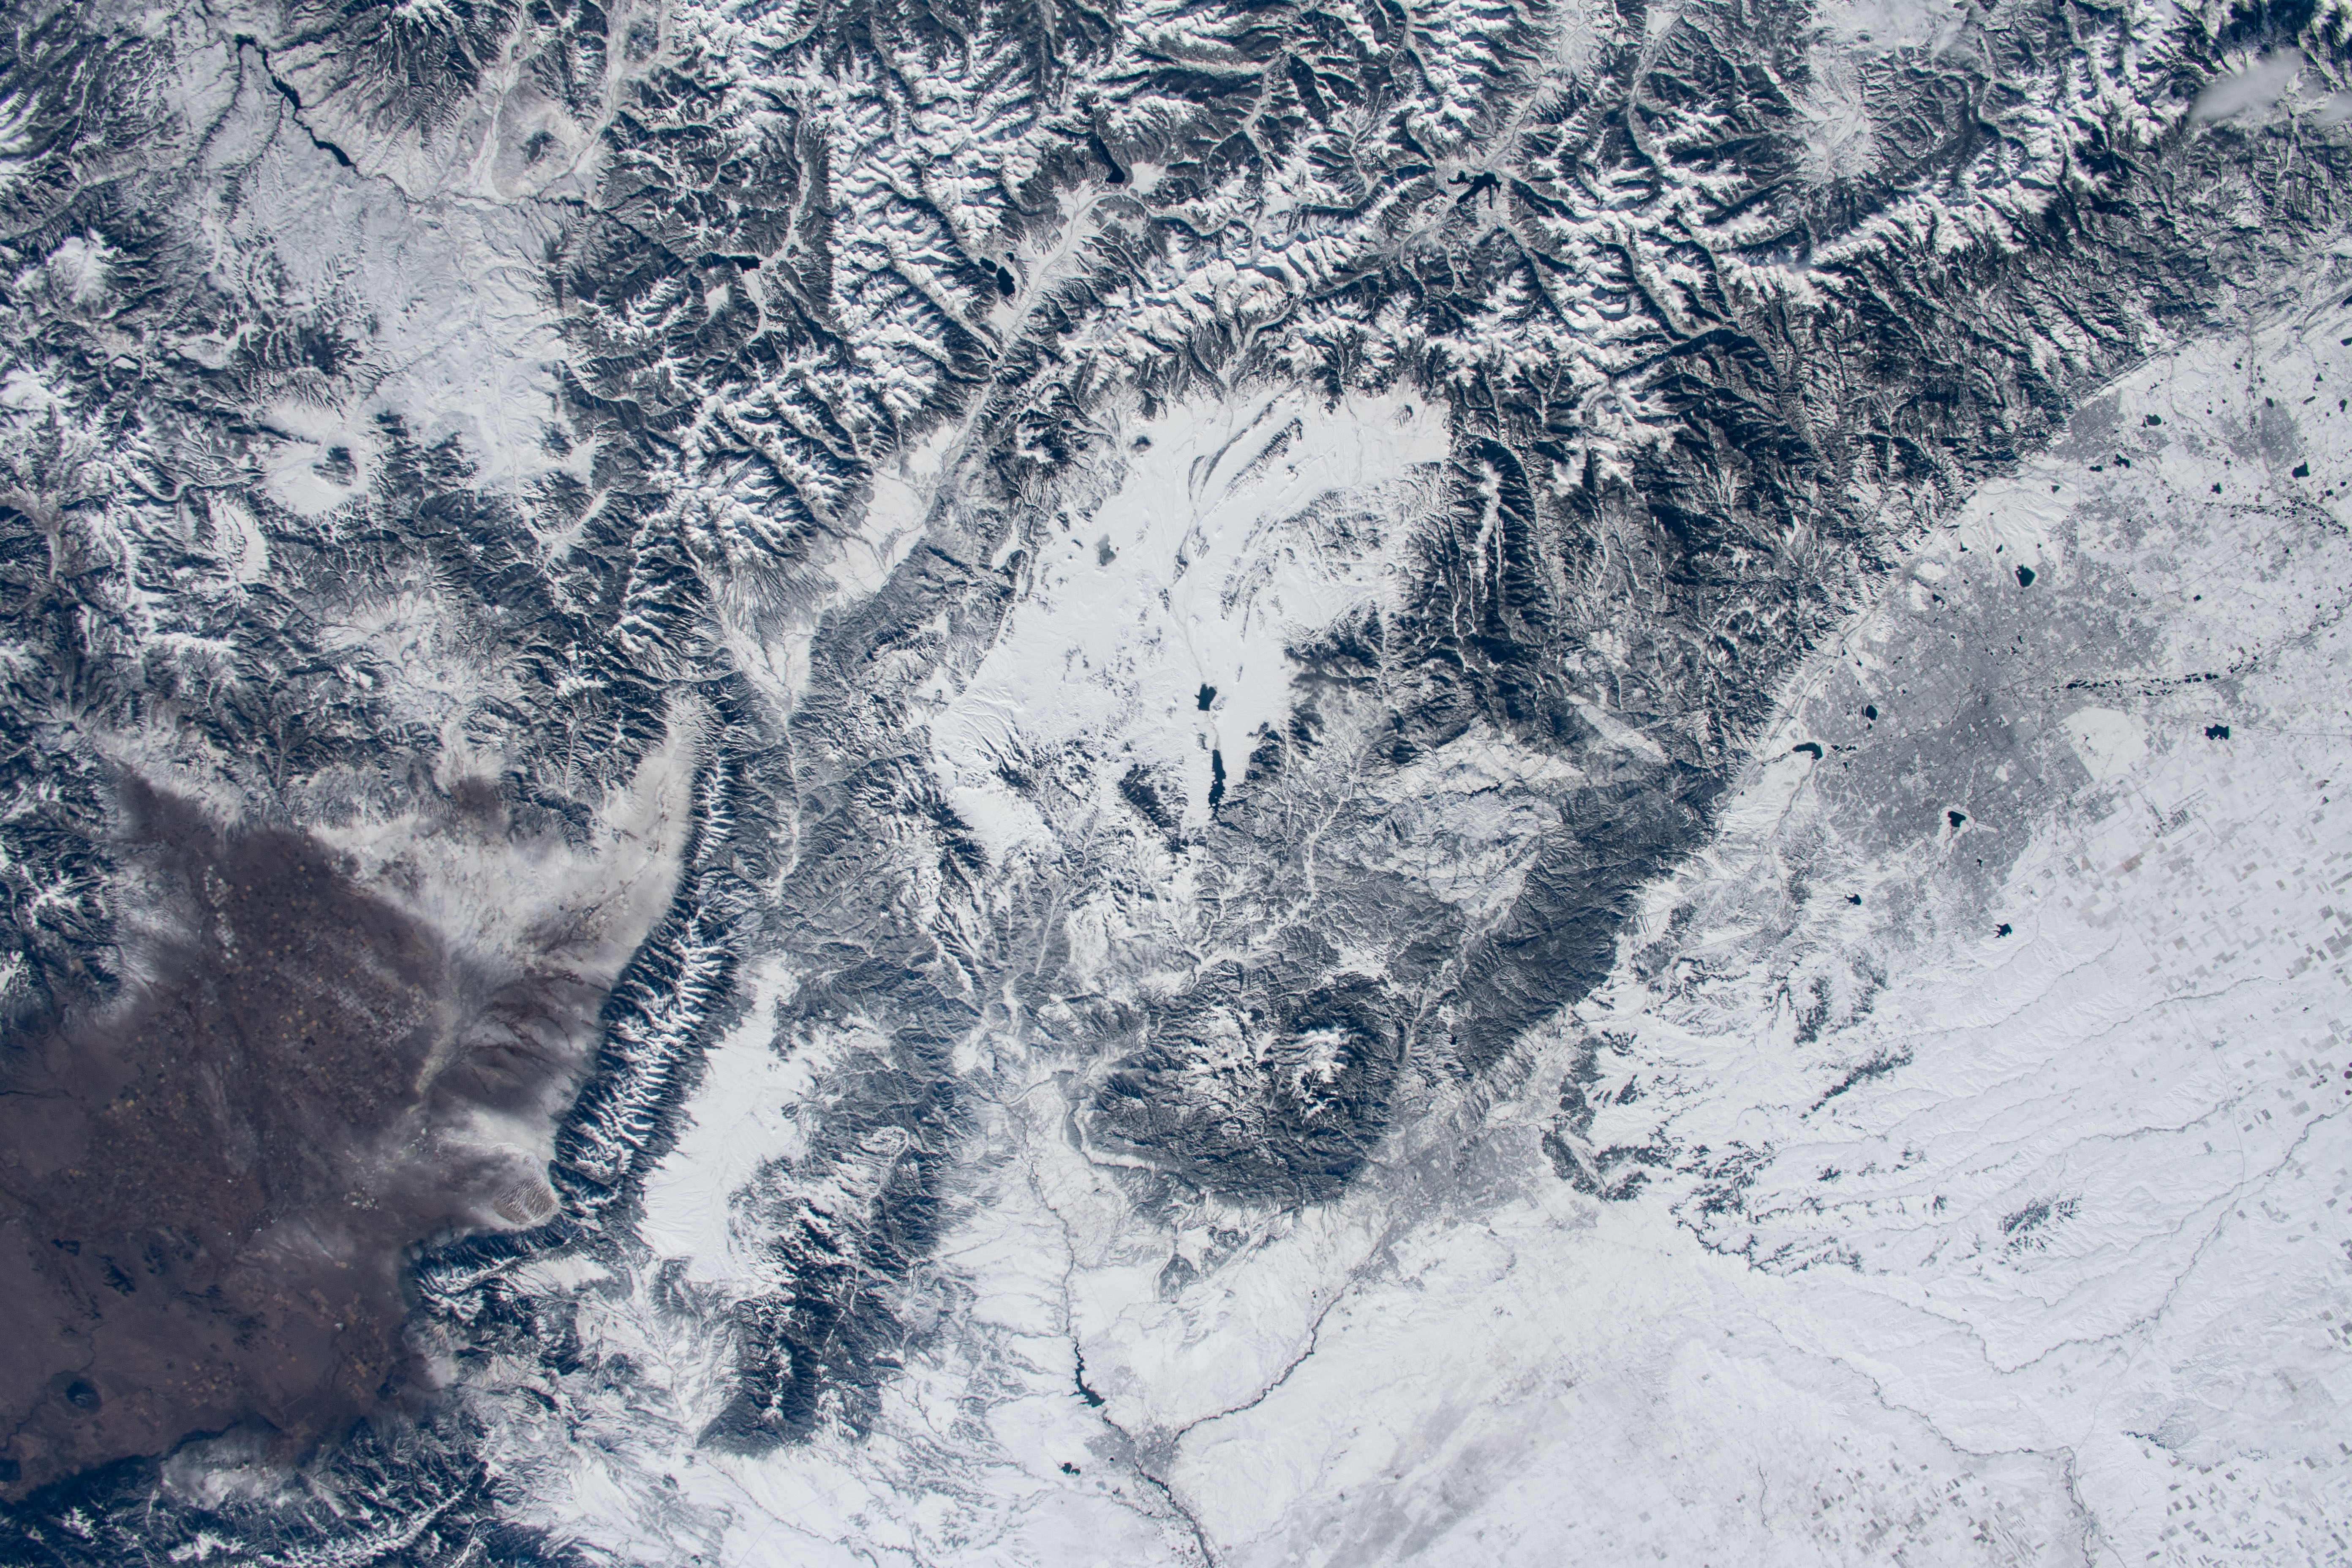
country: USA-COLORADO
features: FORT CARSON, COLORADO SPRINGS, DENVER, BOULDER, COLORADO
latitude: 39.0
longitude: -105.5
